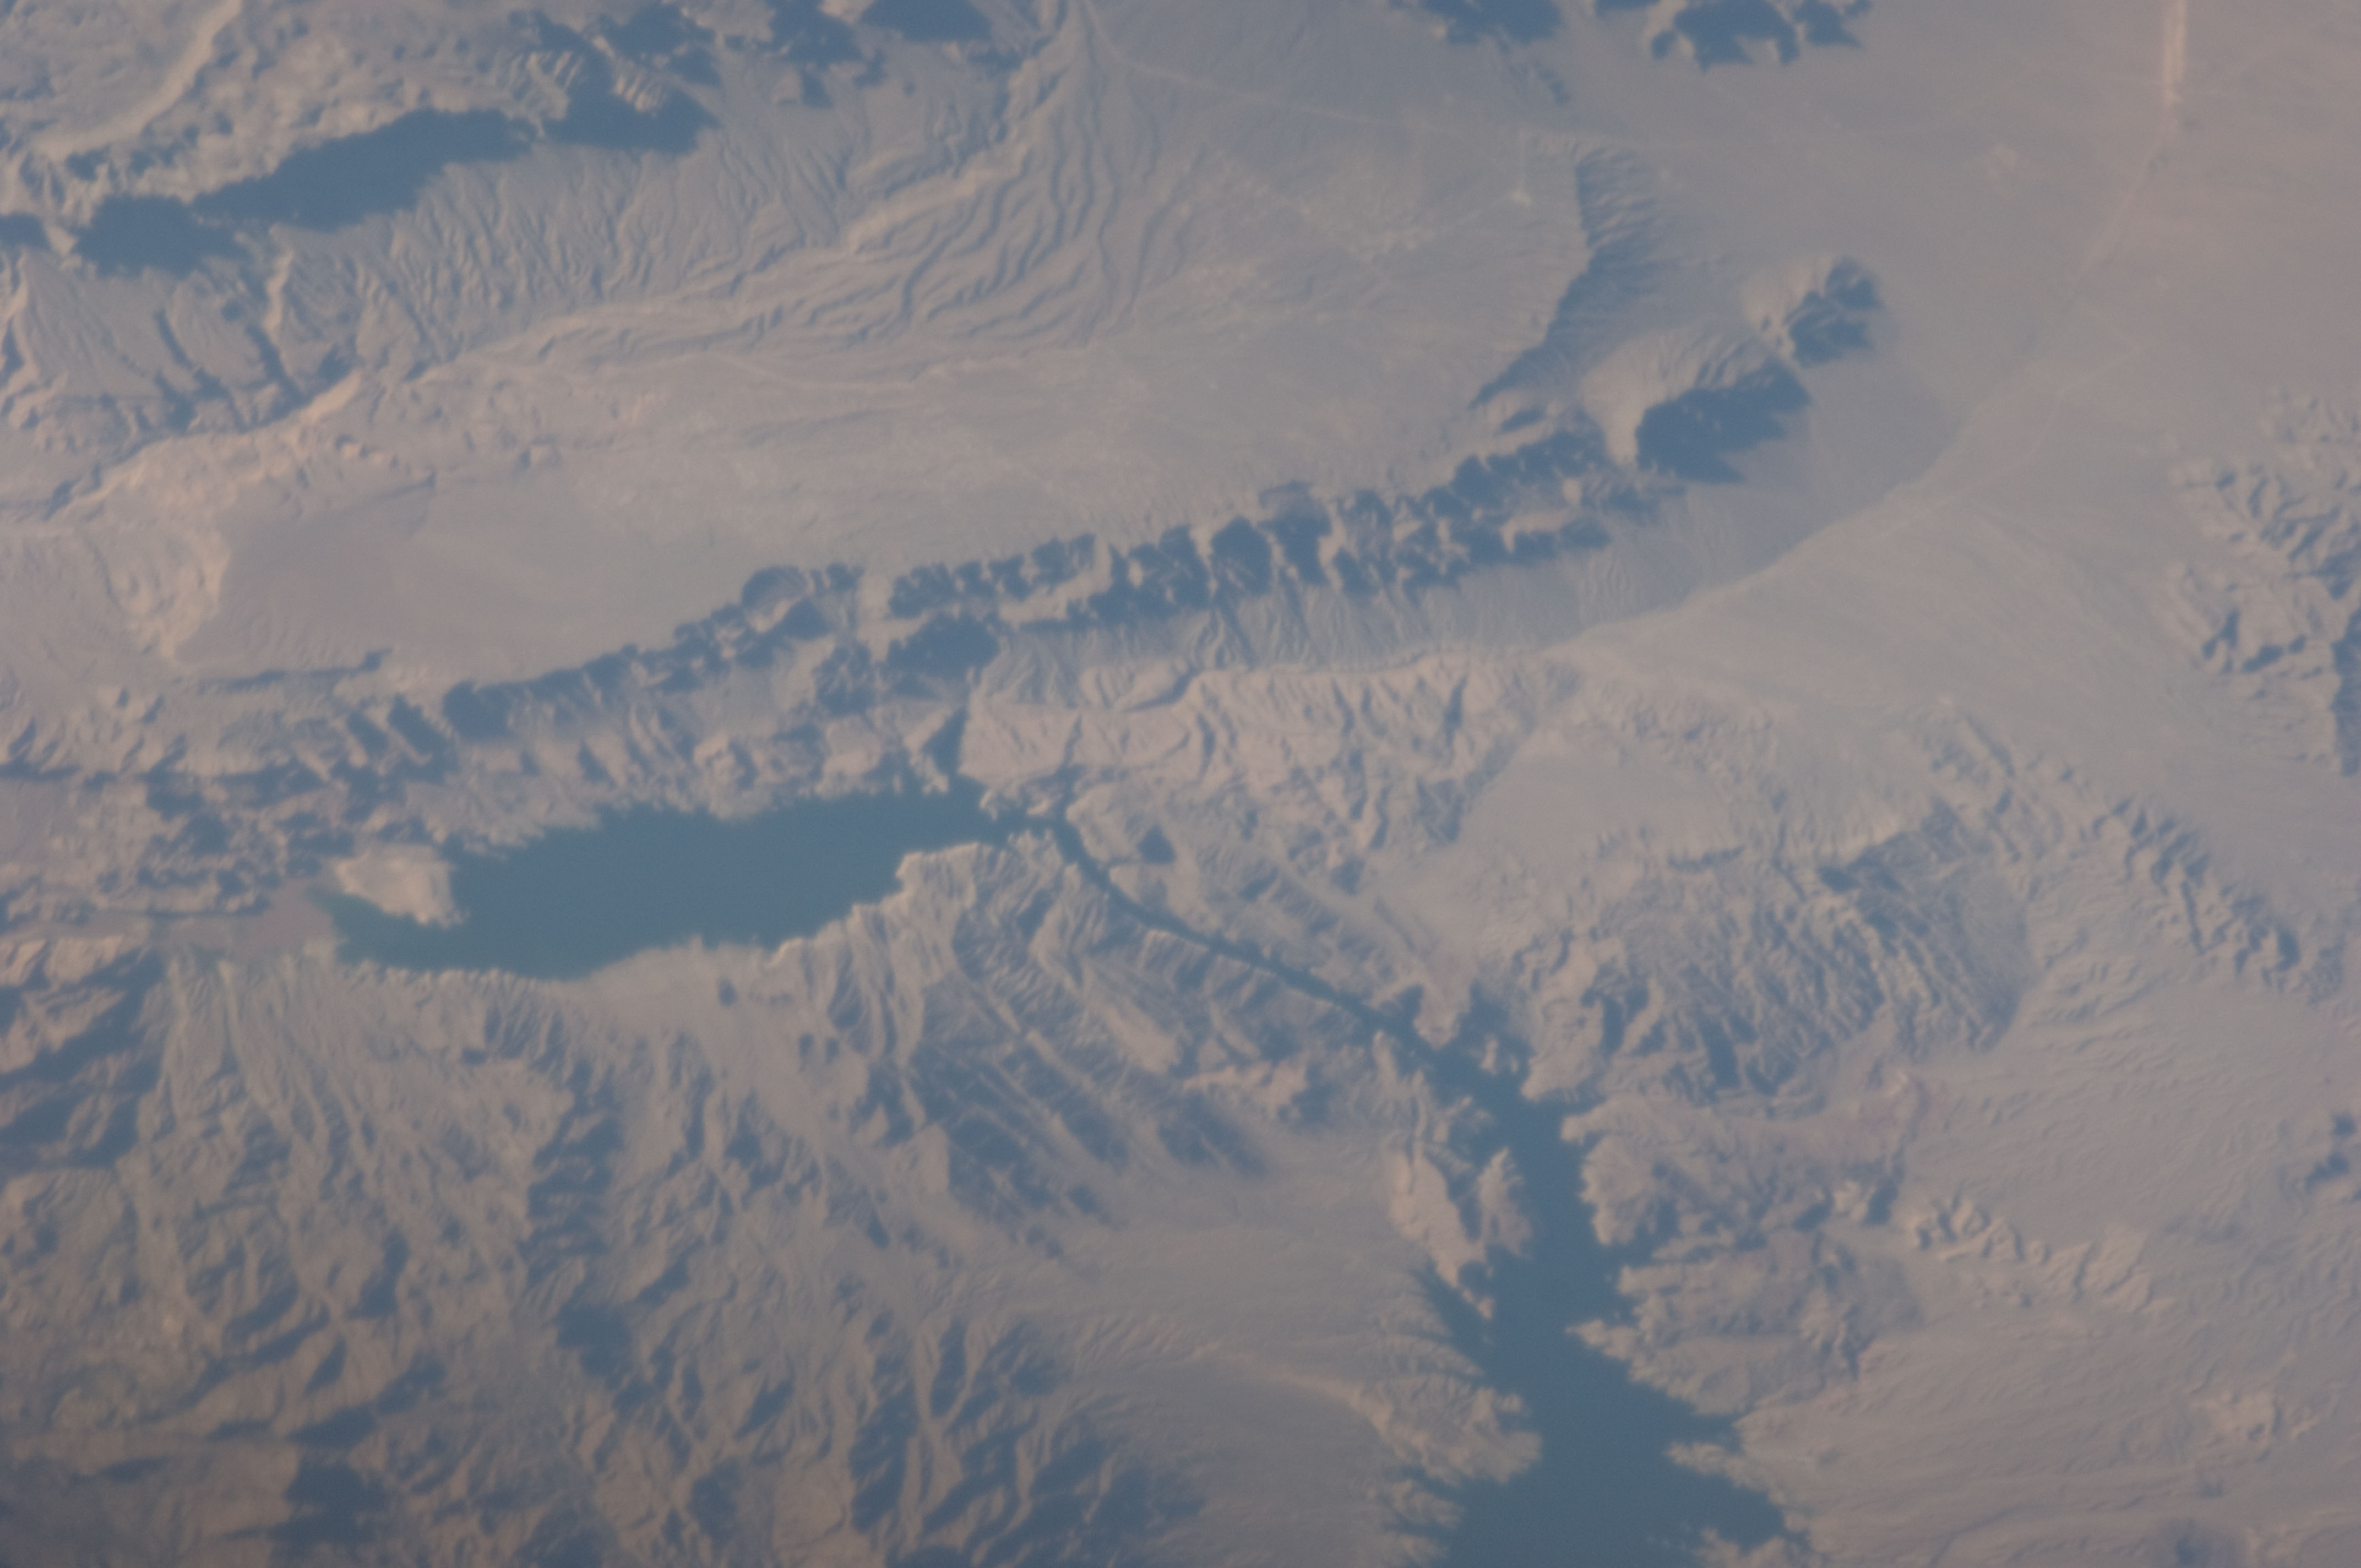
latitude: 36.0
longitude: -114.2
